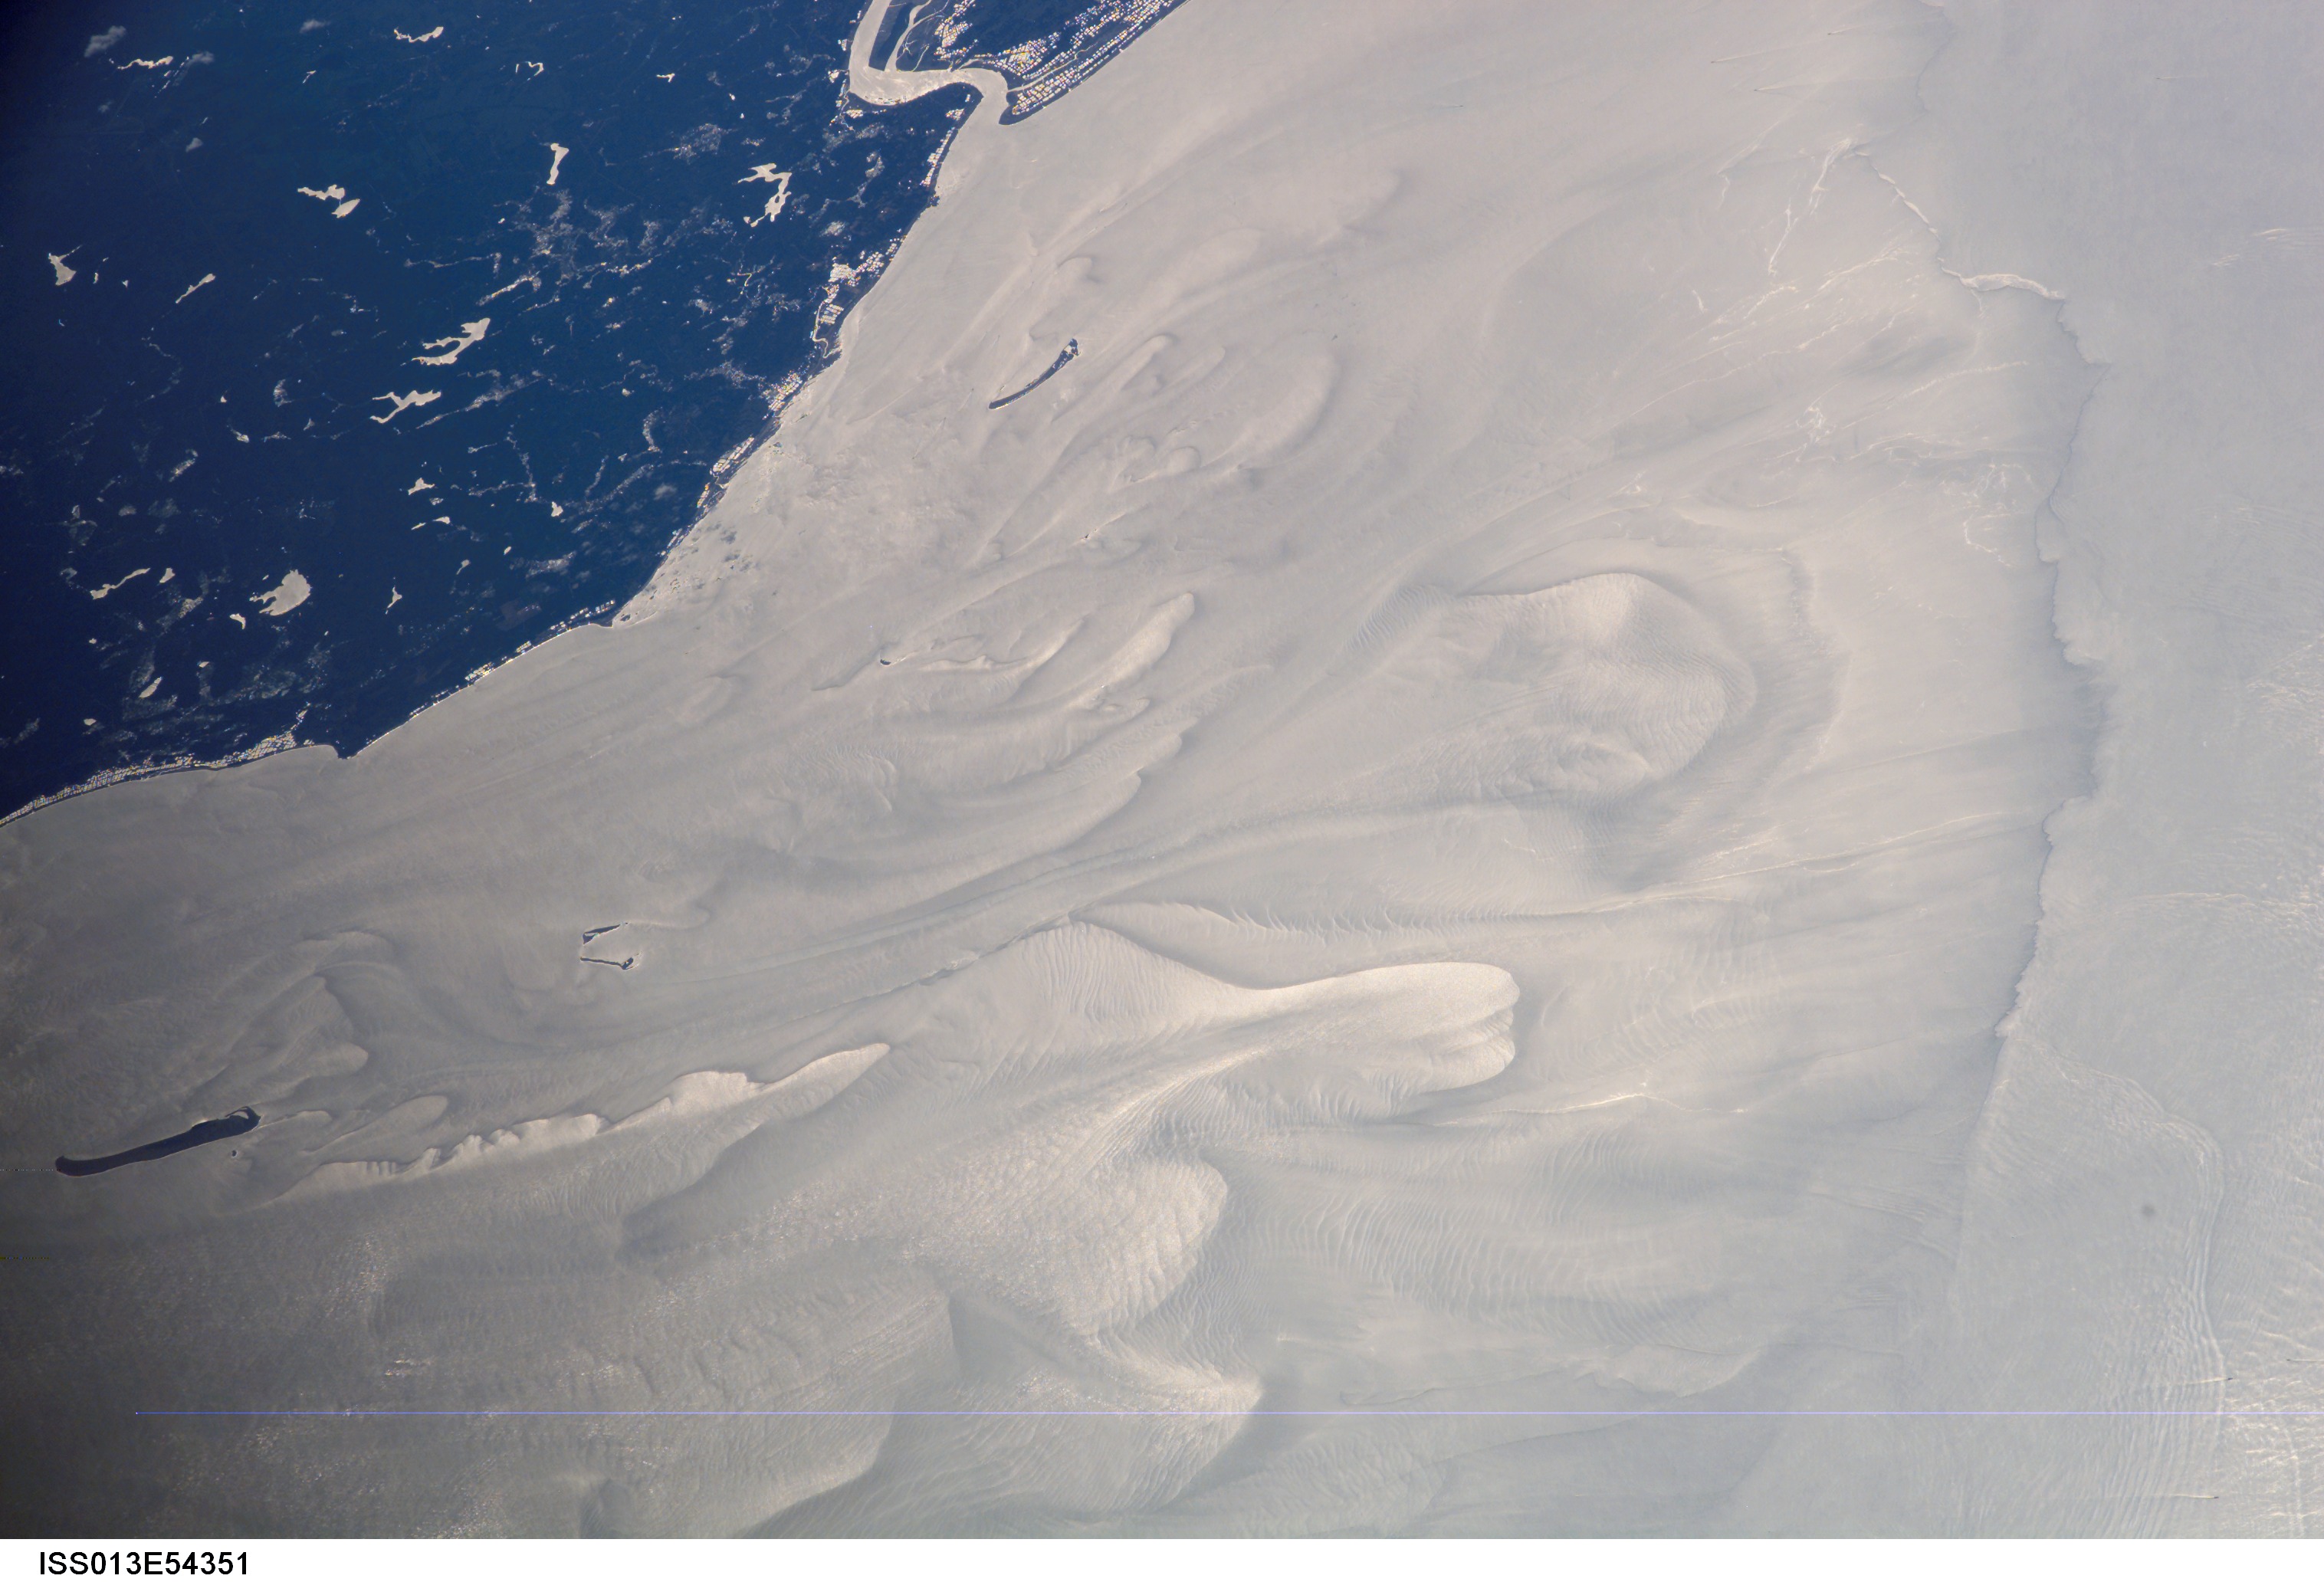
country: CHINA
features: SUNGLINT, SOUTH CHINA SEA
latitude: 20.5
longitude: 110.7
